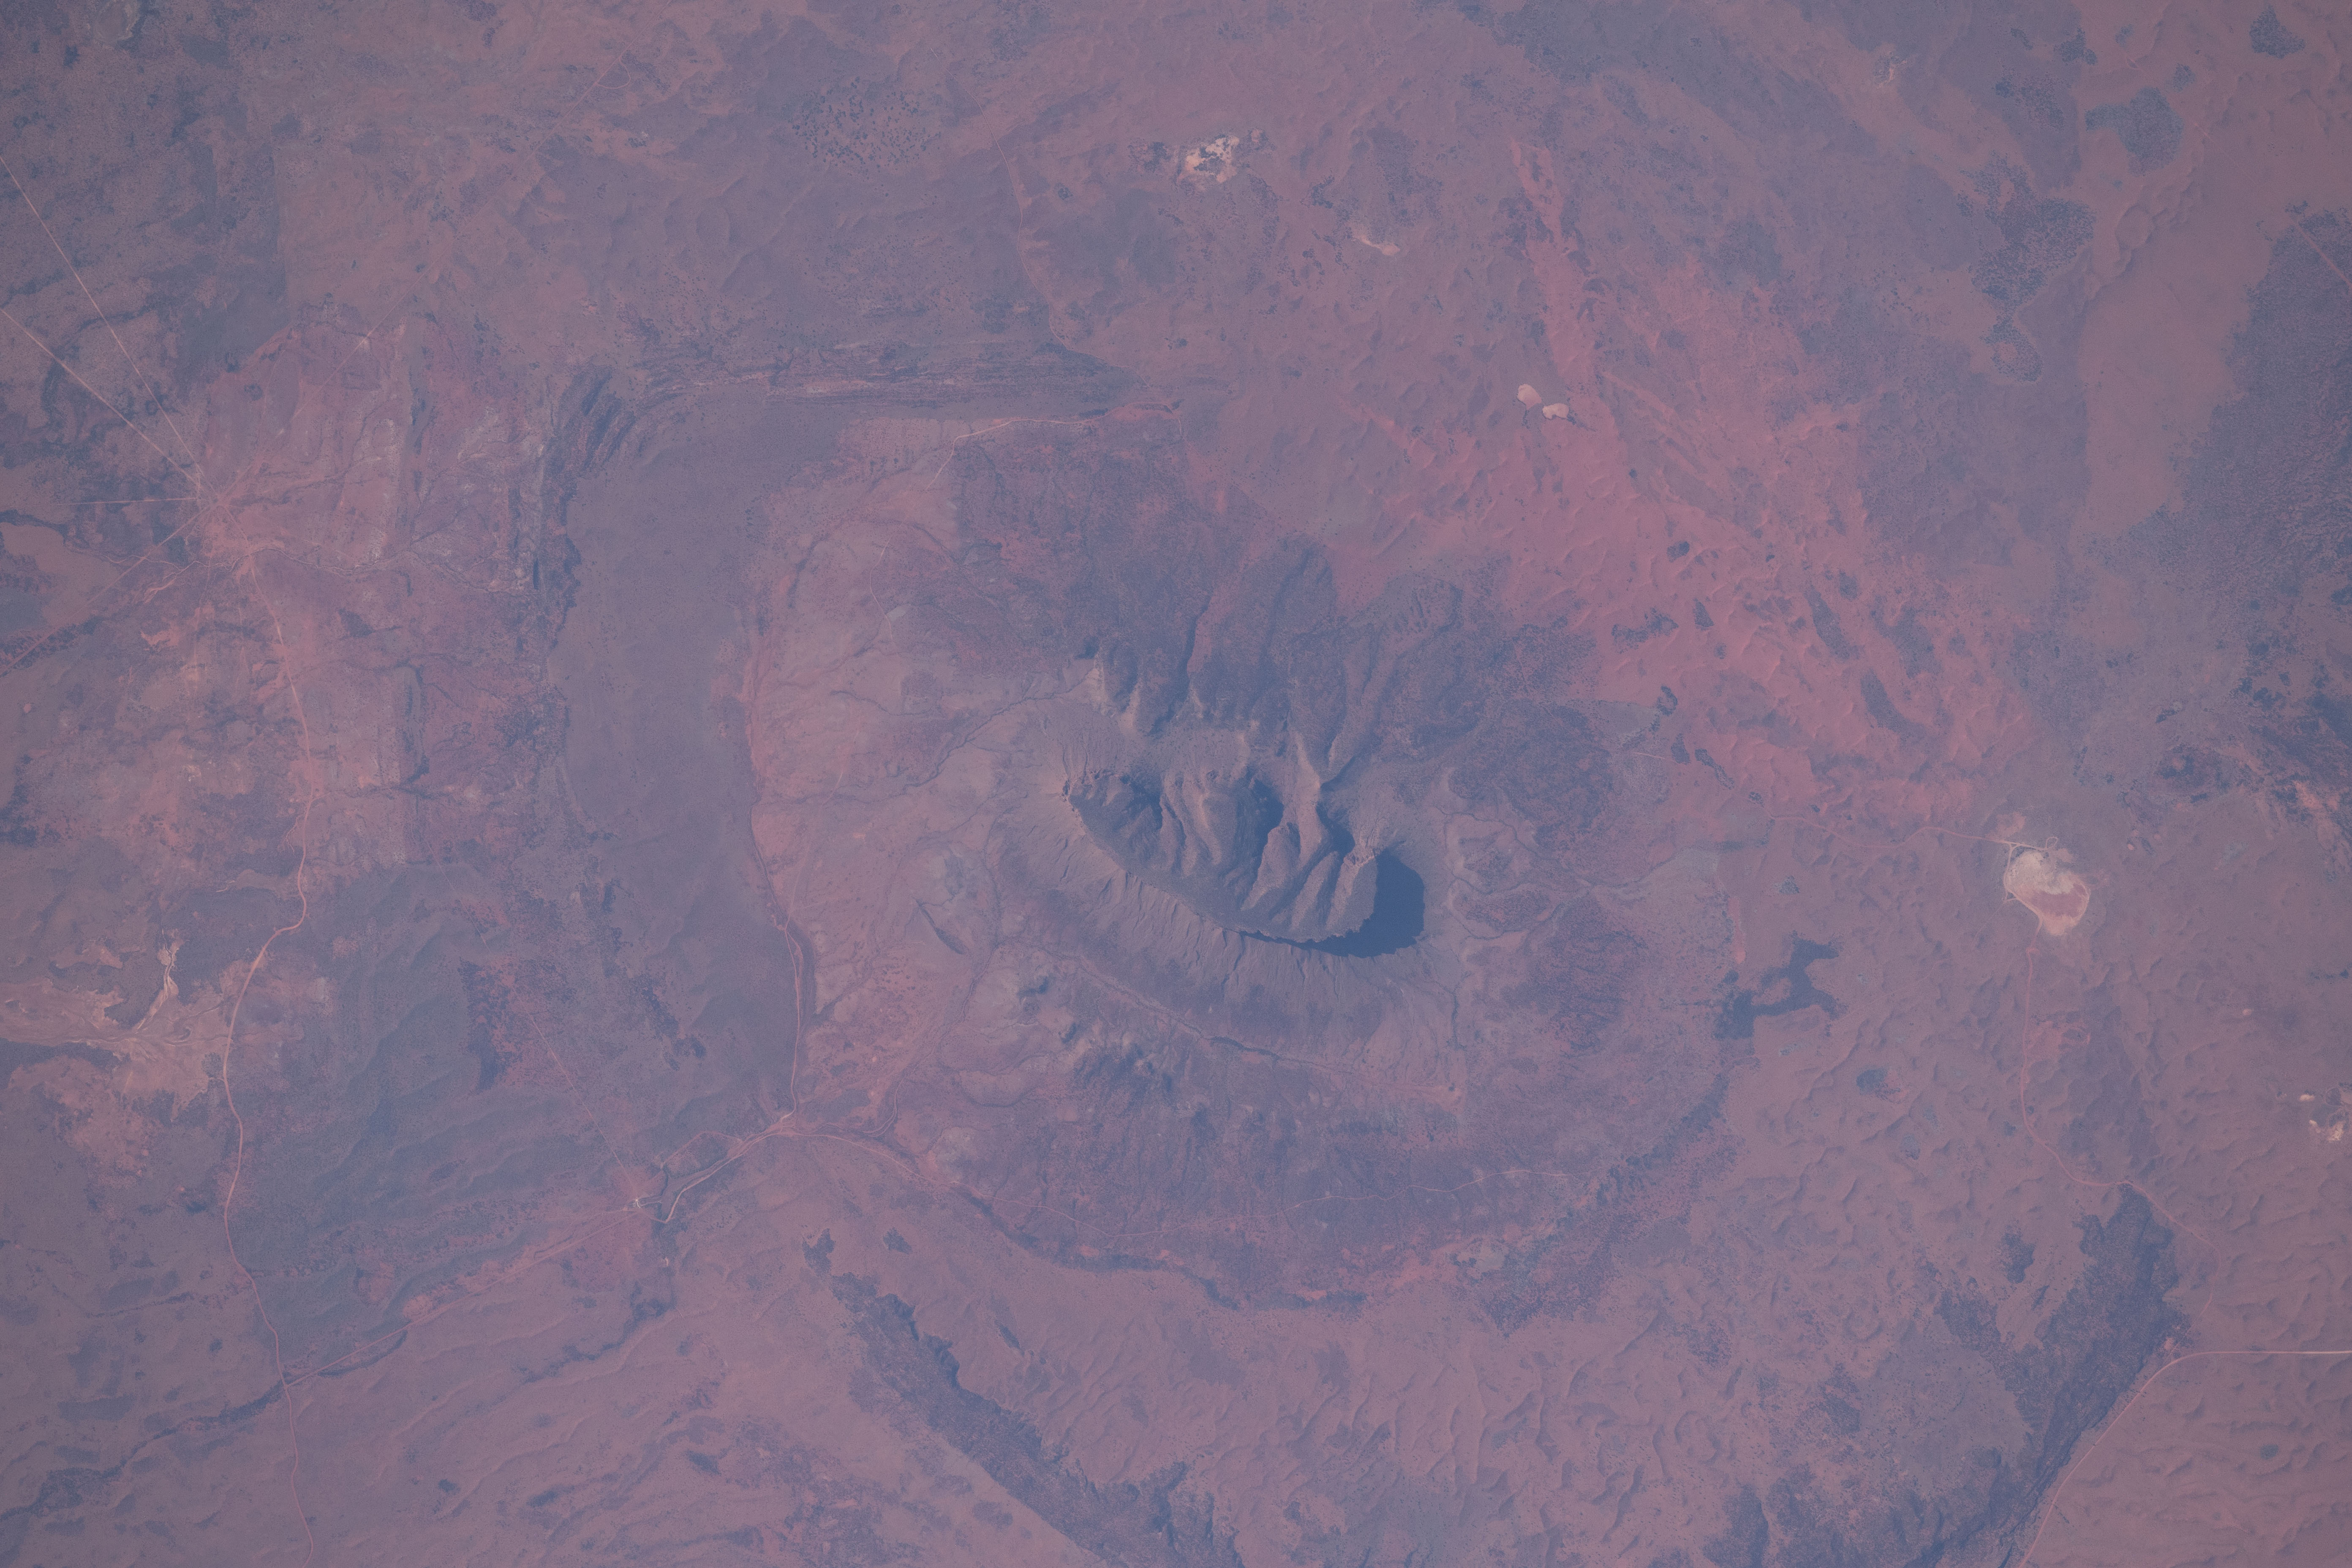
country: AUSTRALIA-NT
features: ULURU-KATA TJUTA NATIONAL PARK, MOUNT CONNER
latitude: -25.5
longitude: 131.9
